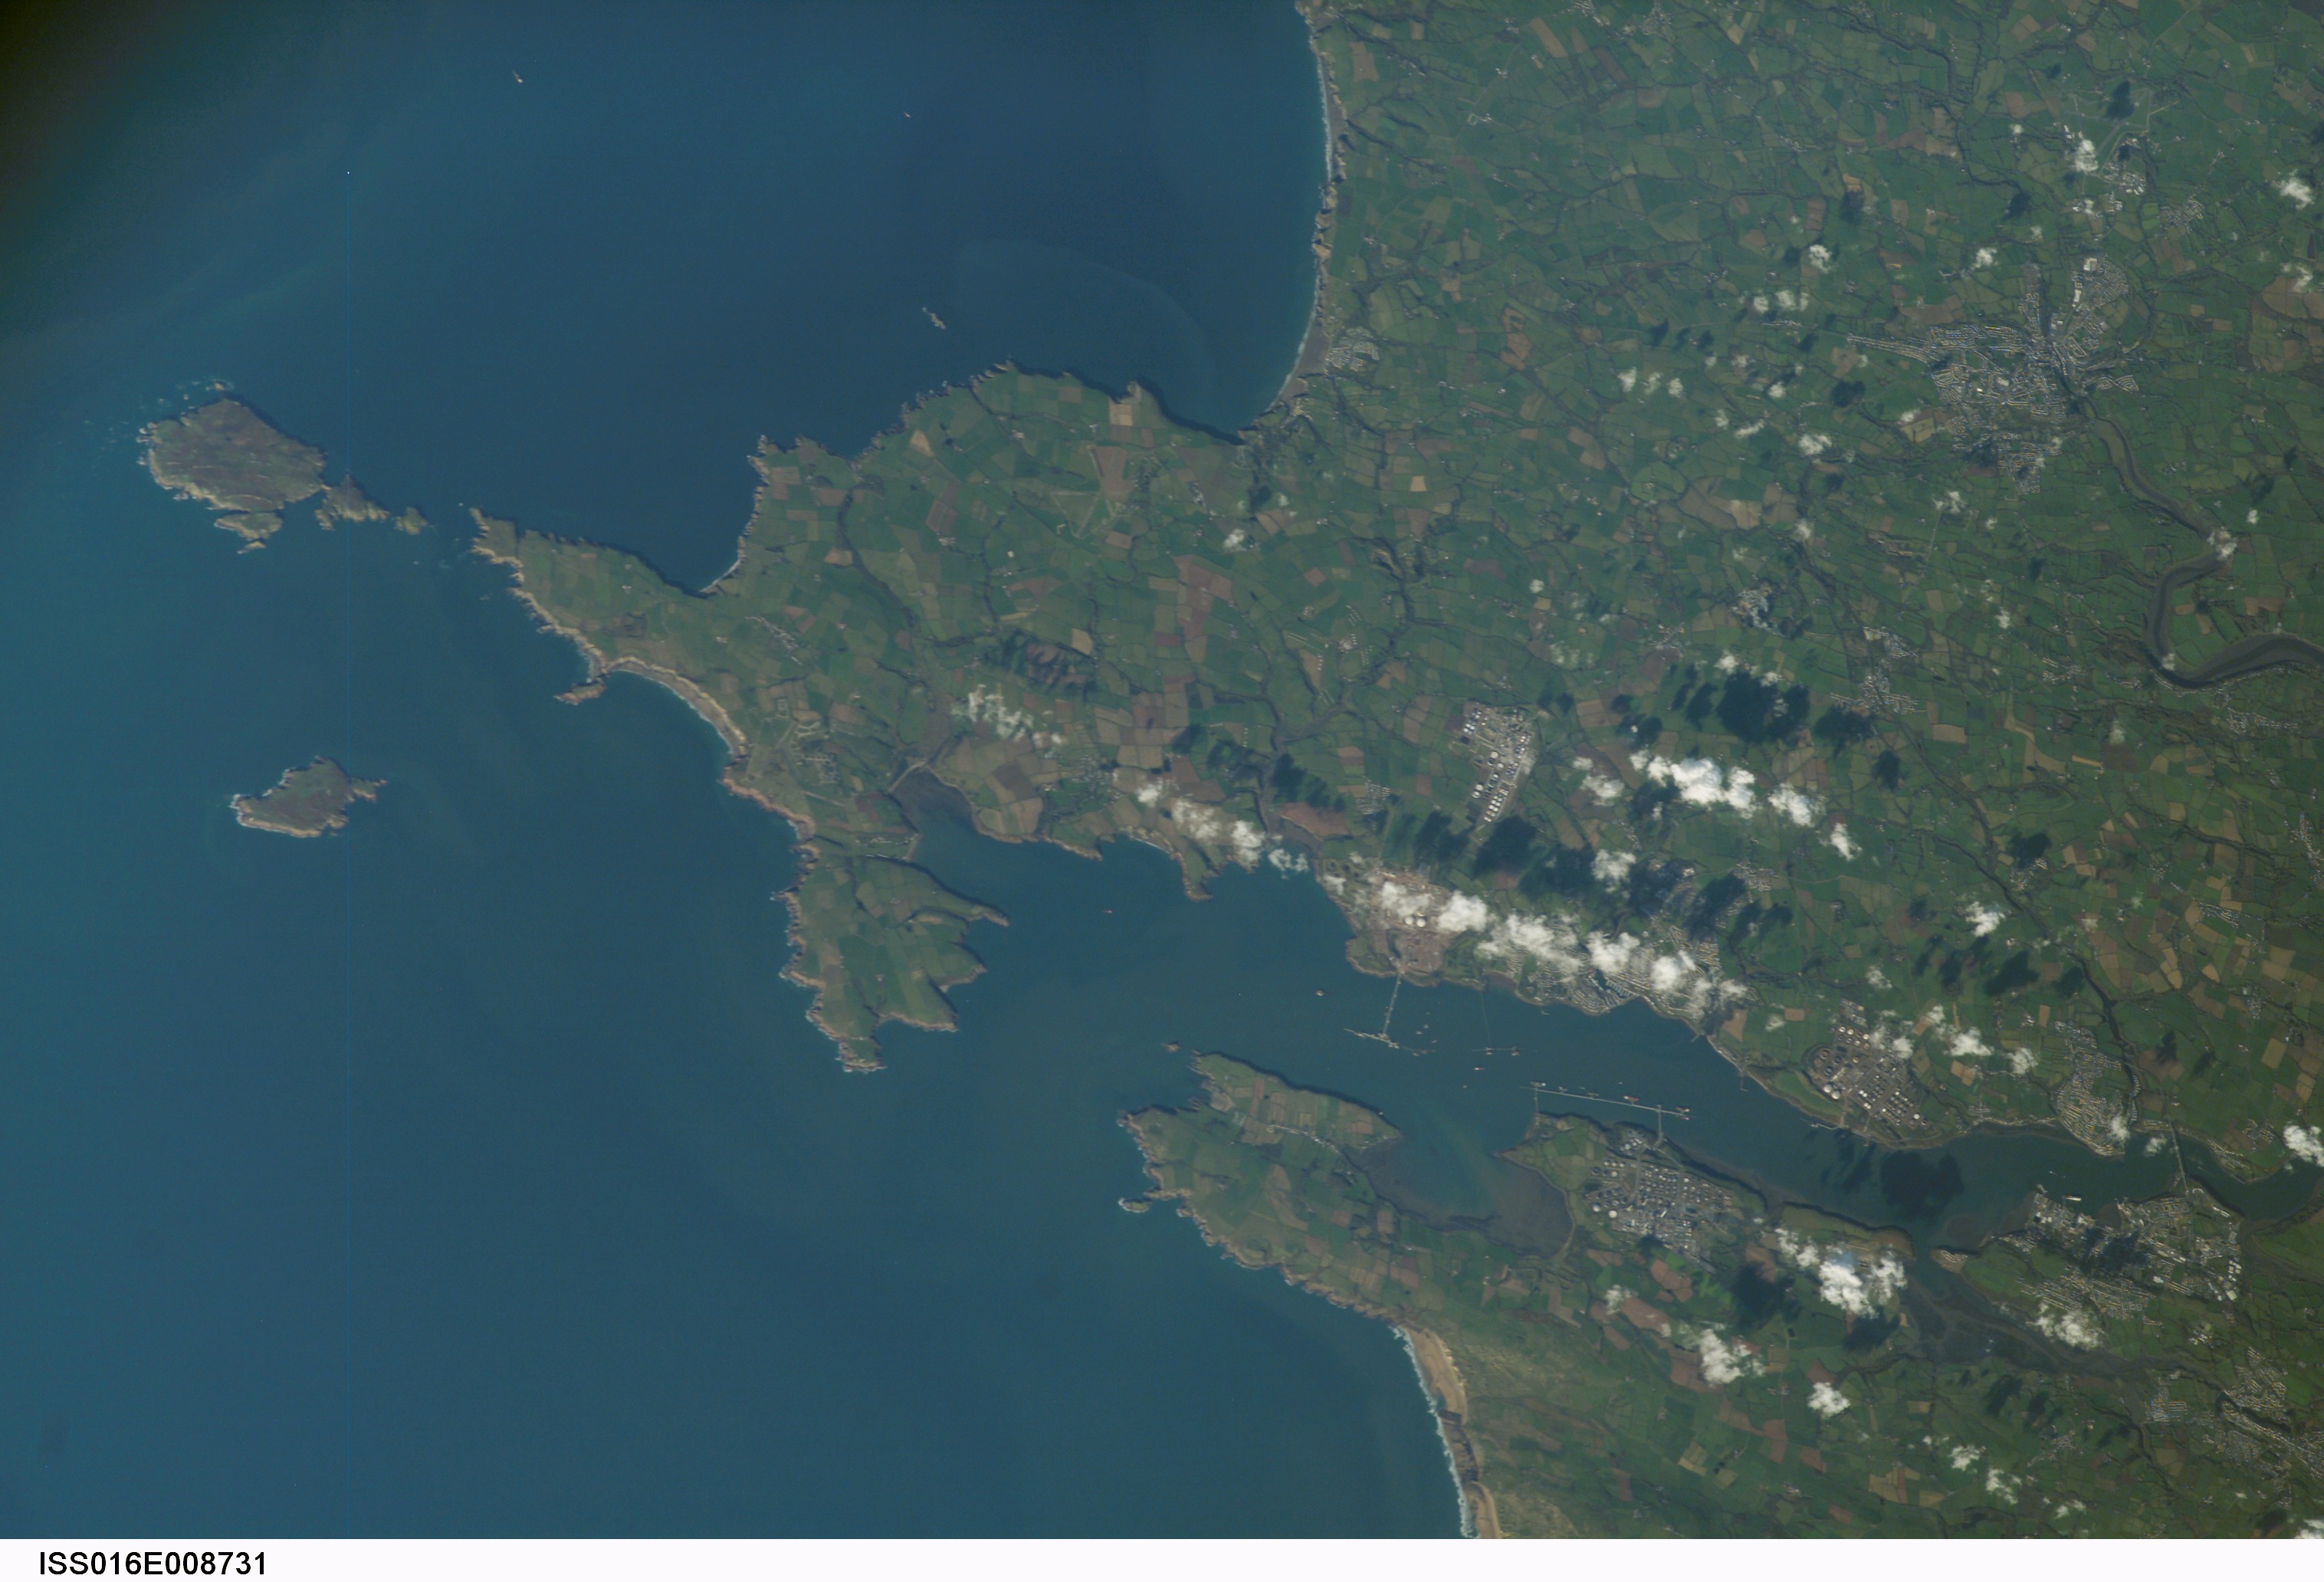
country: UK-WALES
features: MILFORD HAVEN, OIL REFINERIES
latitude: 51.7
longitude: -5.1
